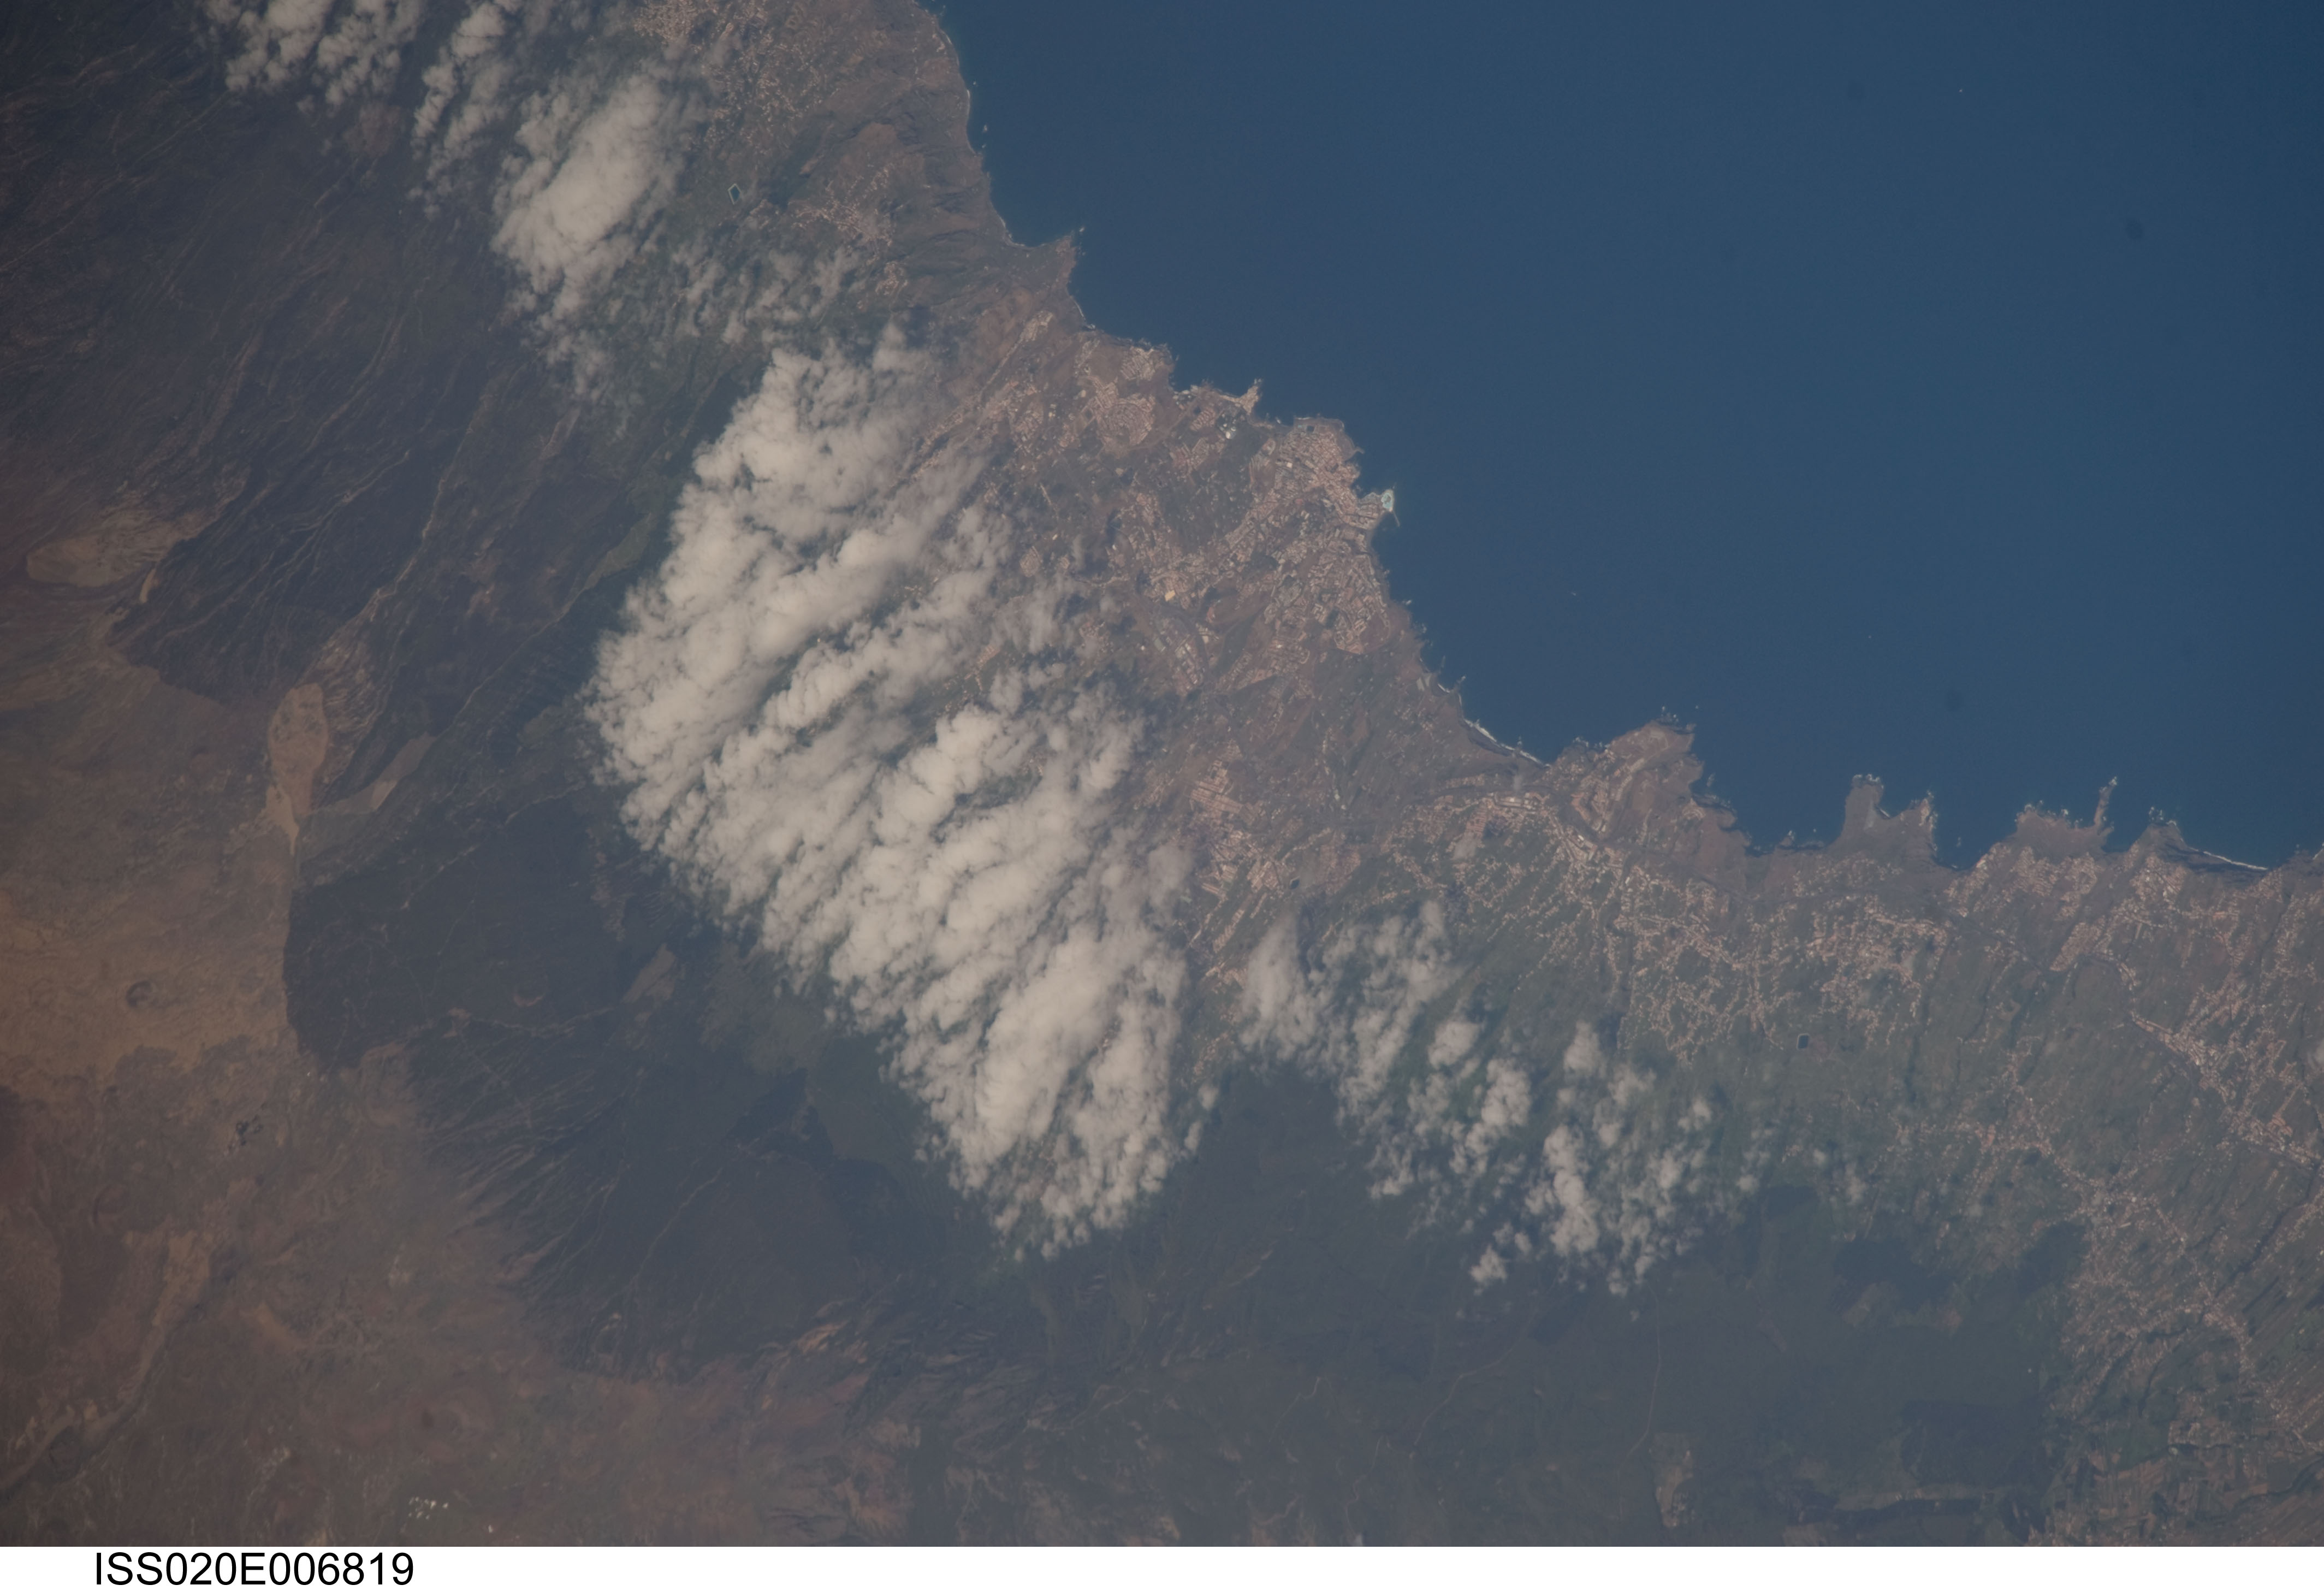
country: CANARY ISLANDS
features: N. COAST OF TENERIFE I., N. FLANK OF TEIDE VOLCANO
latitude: 28.4
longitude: -16.6
